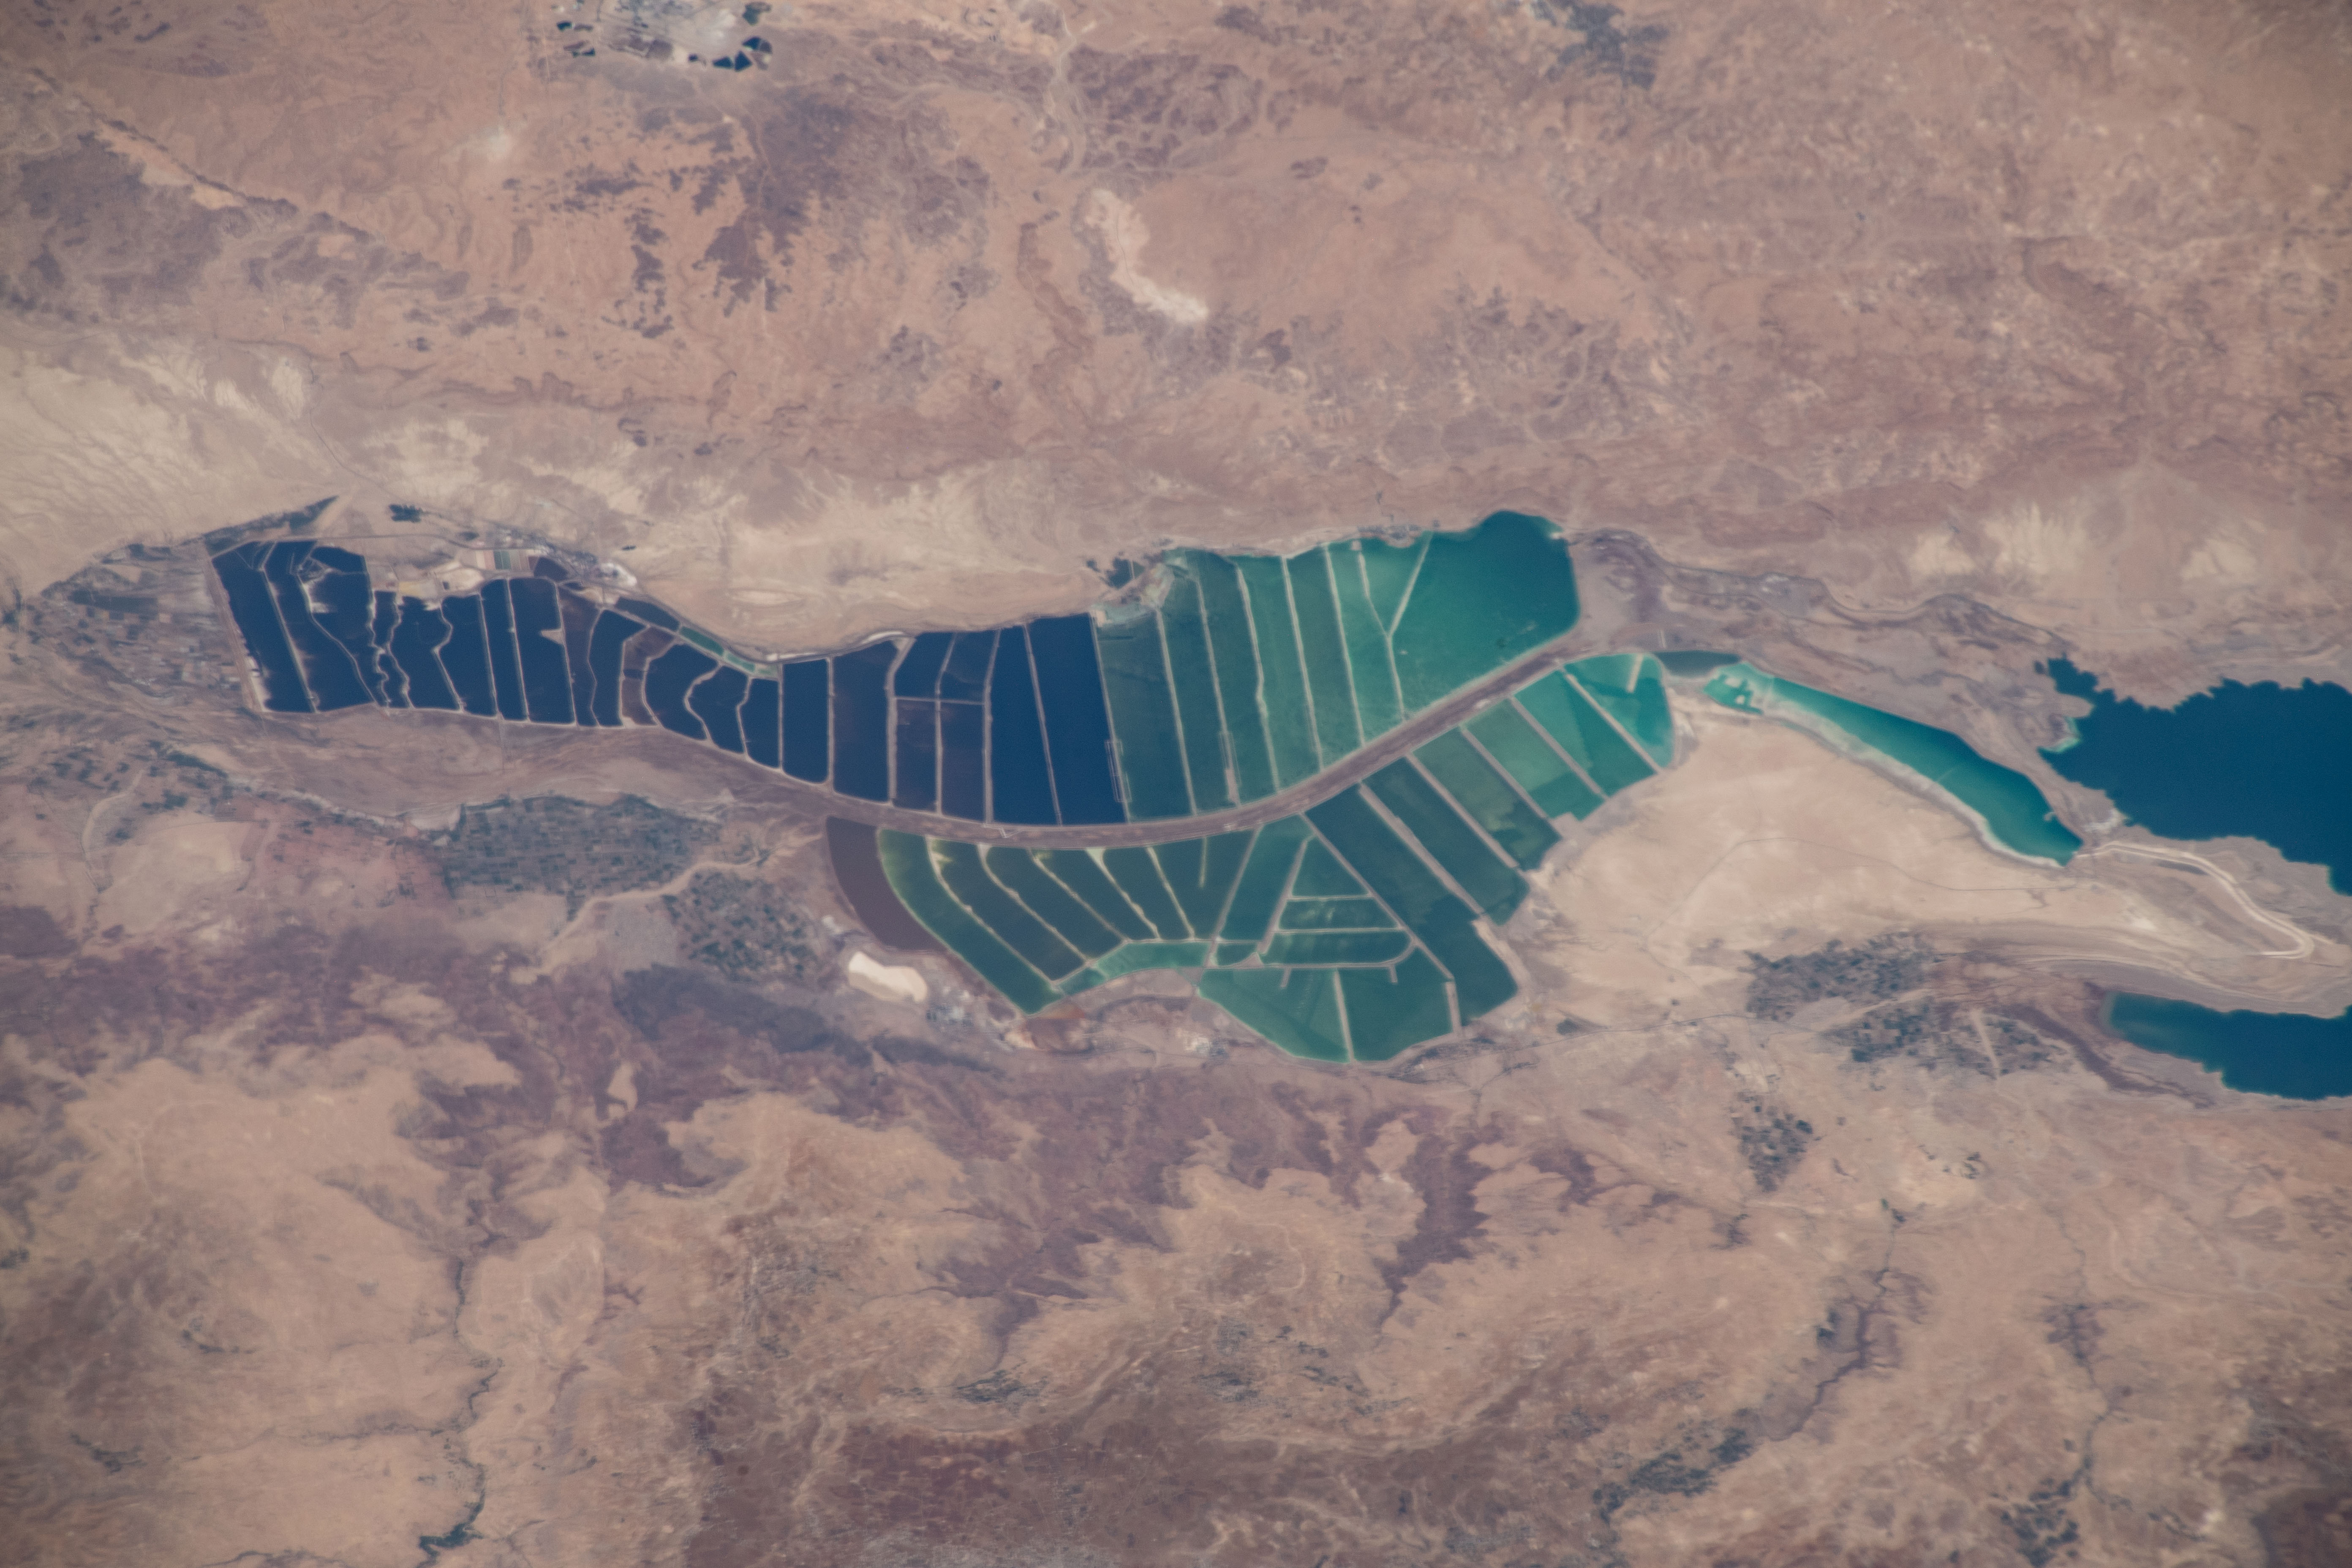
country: ISRAEL
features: MIN'HAT HASHNAYIM AIRPORT, EN BOKEK, SAFI, NEOT HAKIKAR, DEAD SEA
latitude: 31.1
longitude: 35.4
